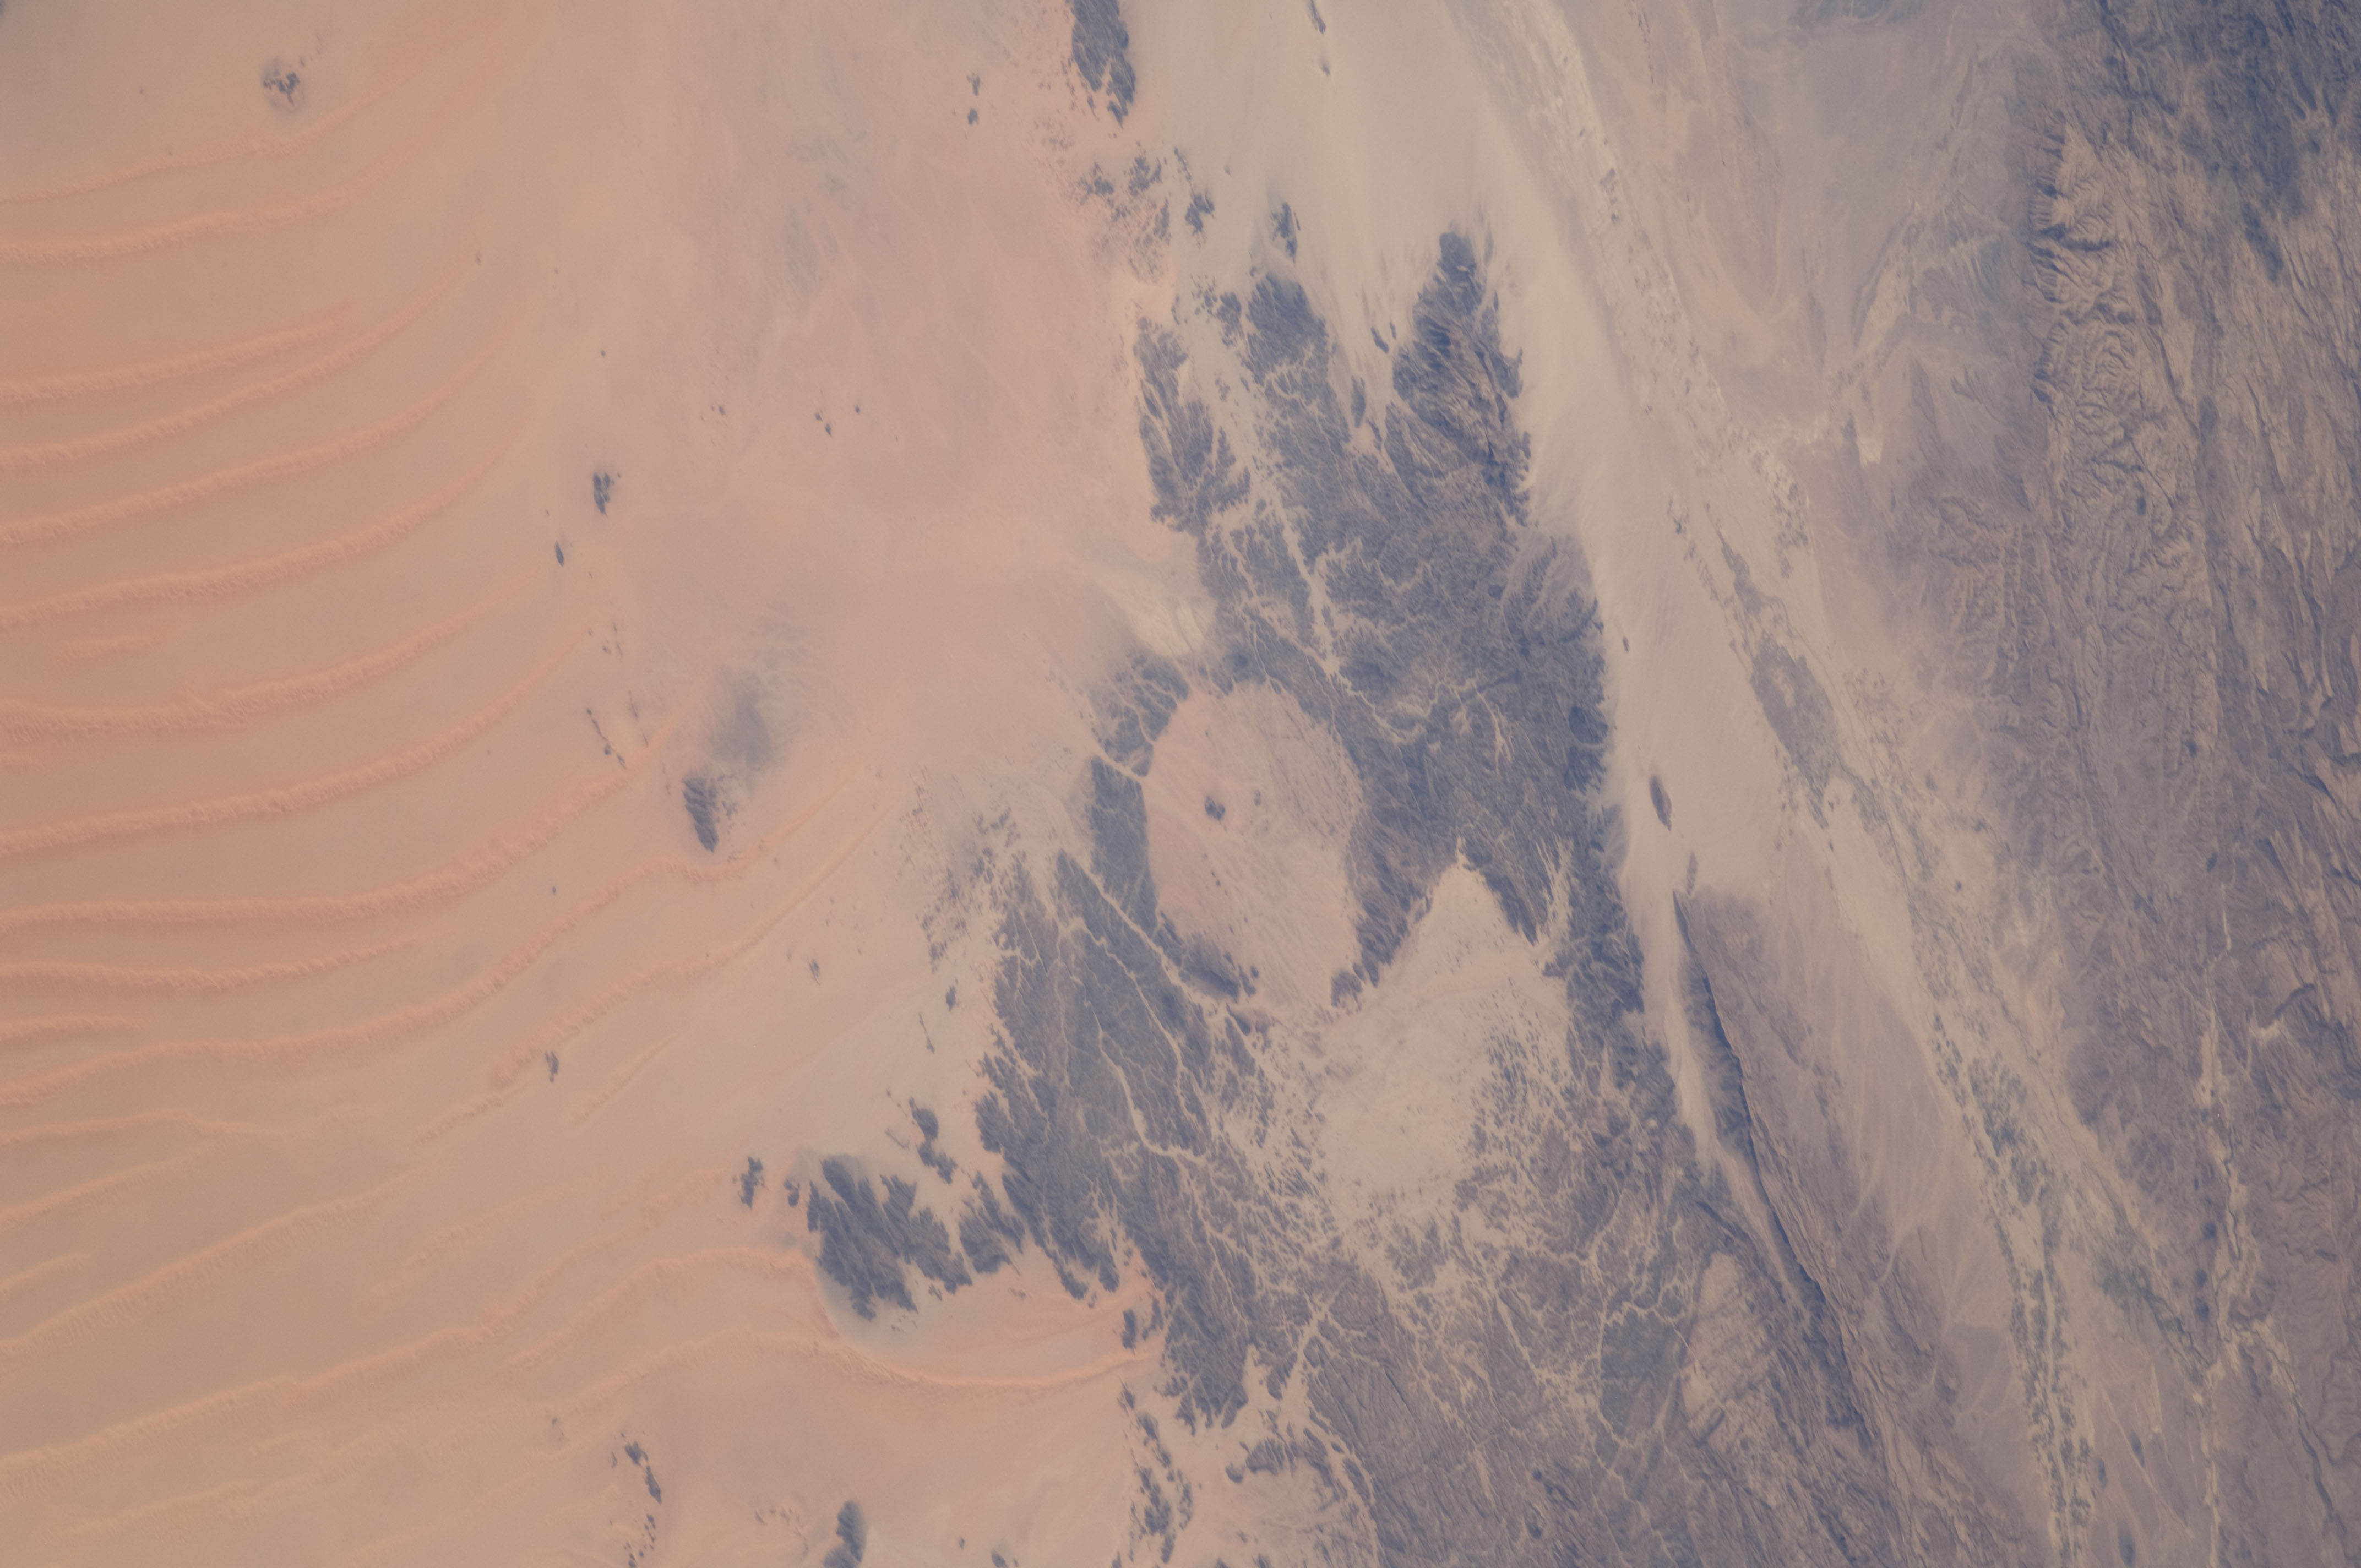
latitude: 16.5
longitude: 45.2
